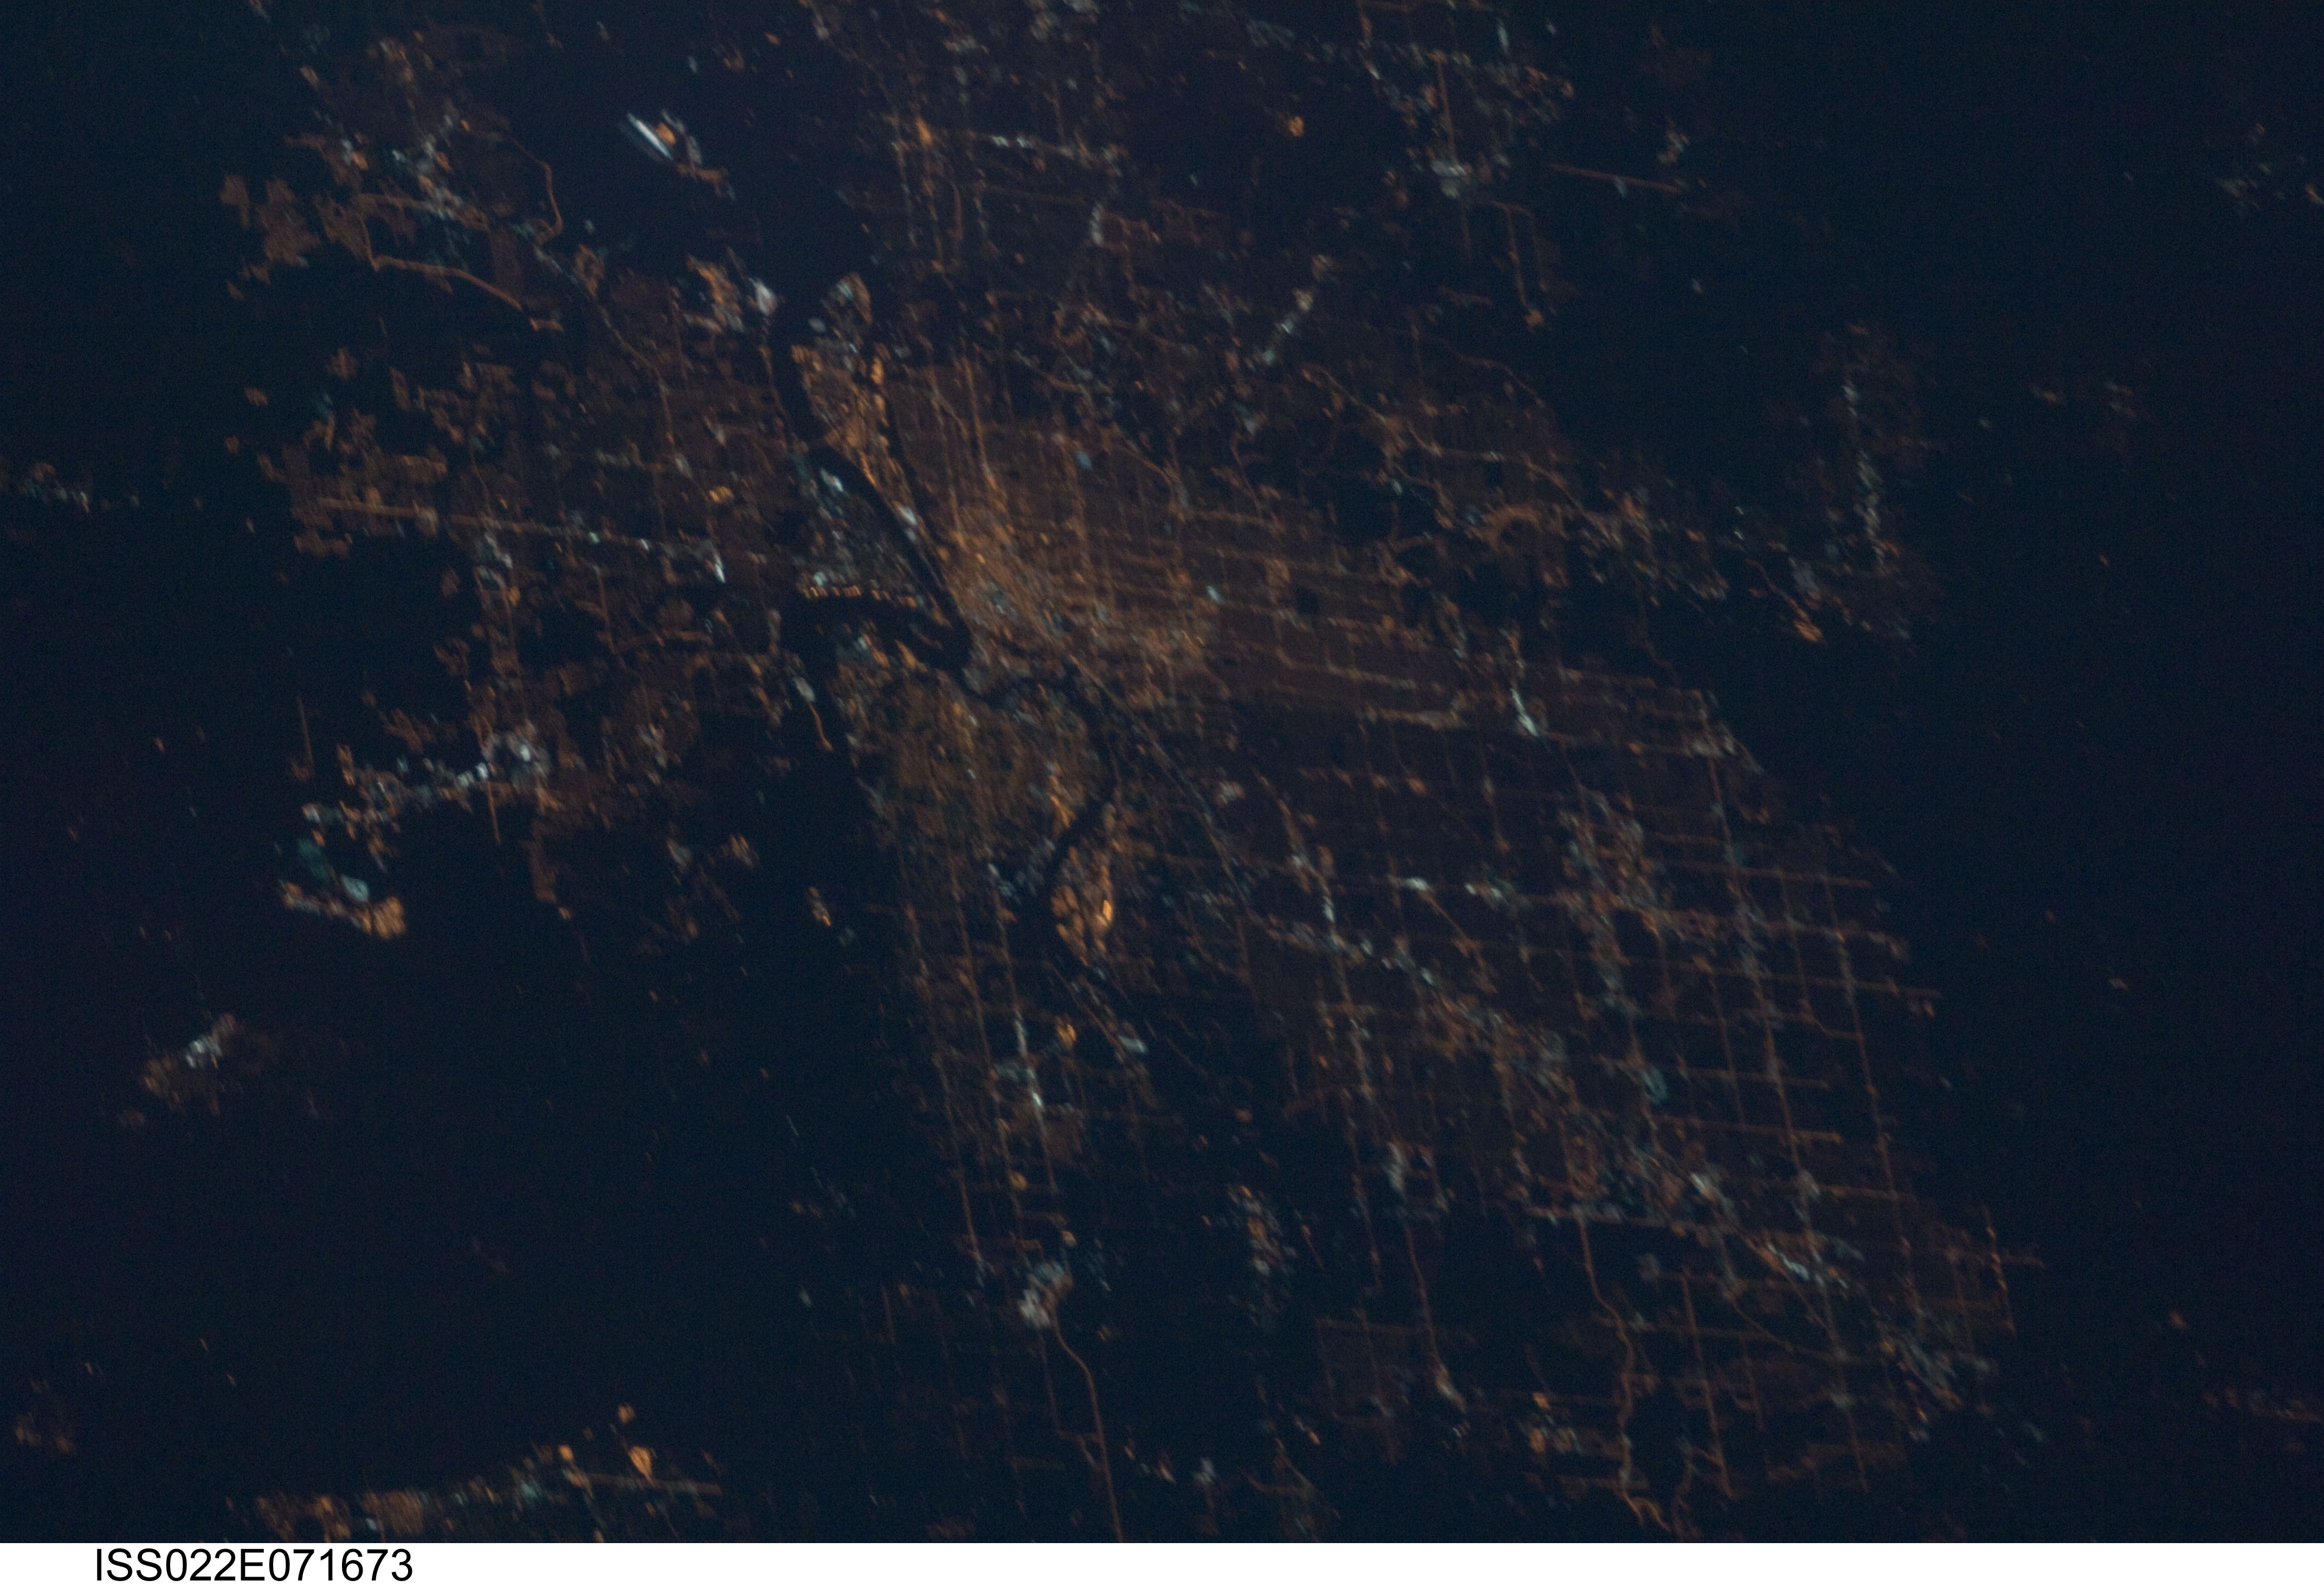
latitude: 39.1
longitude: -94.6
